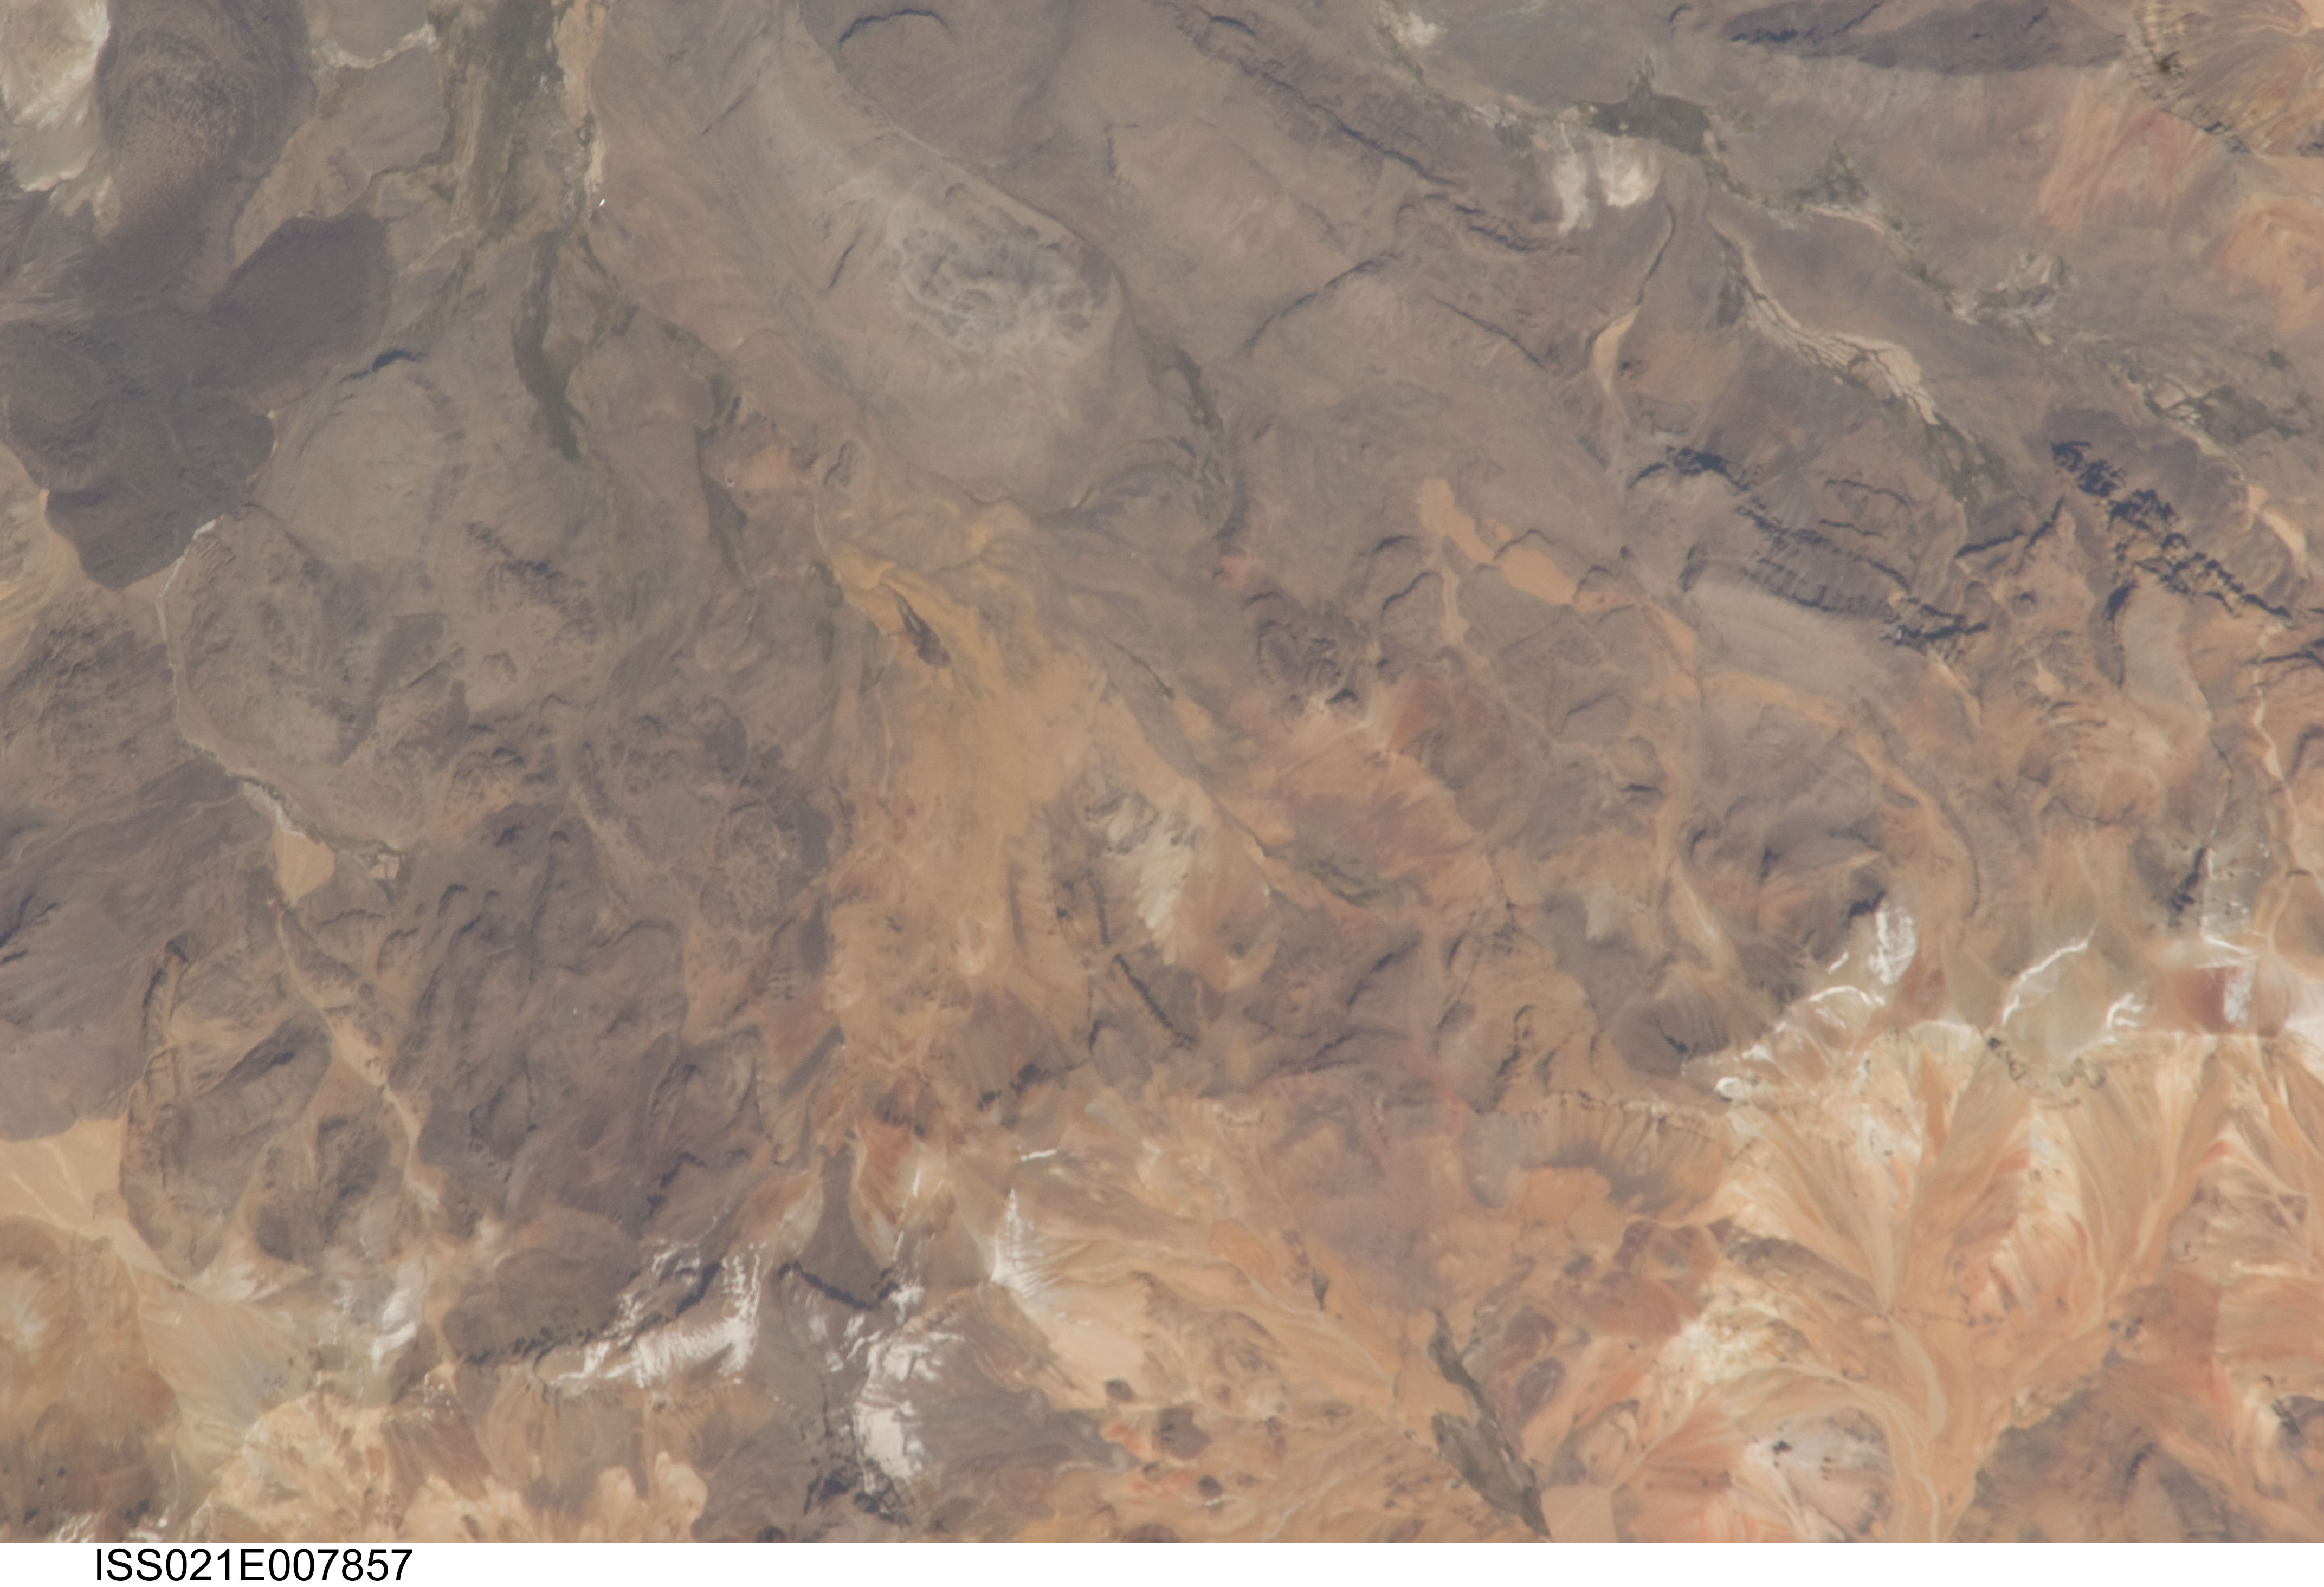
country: PERU
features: NEVADO CASIRI VOLCANOES
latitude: -17.5
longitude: -69.8
